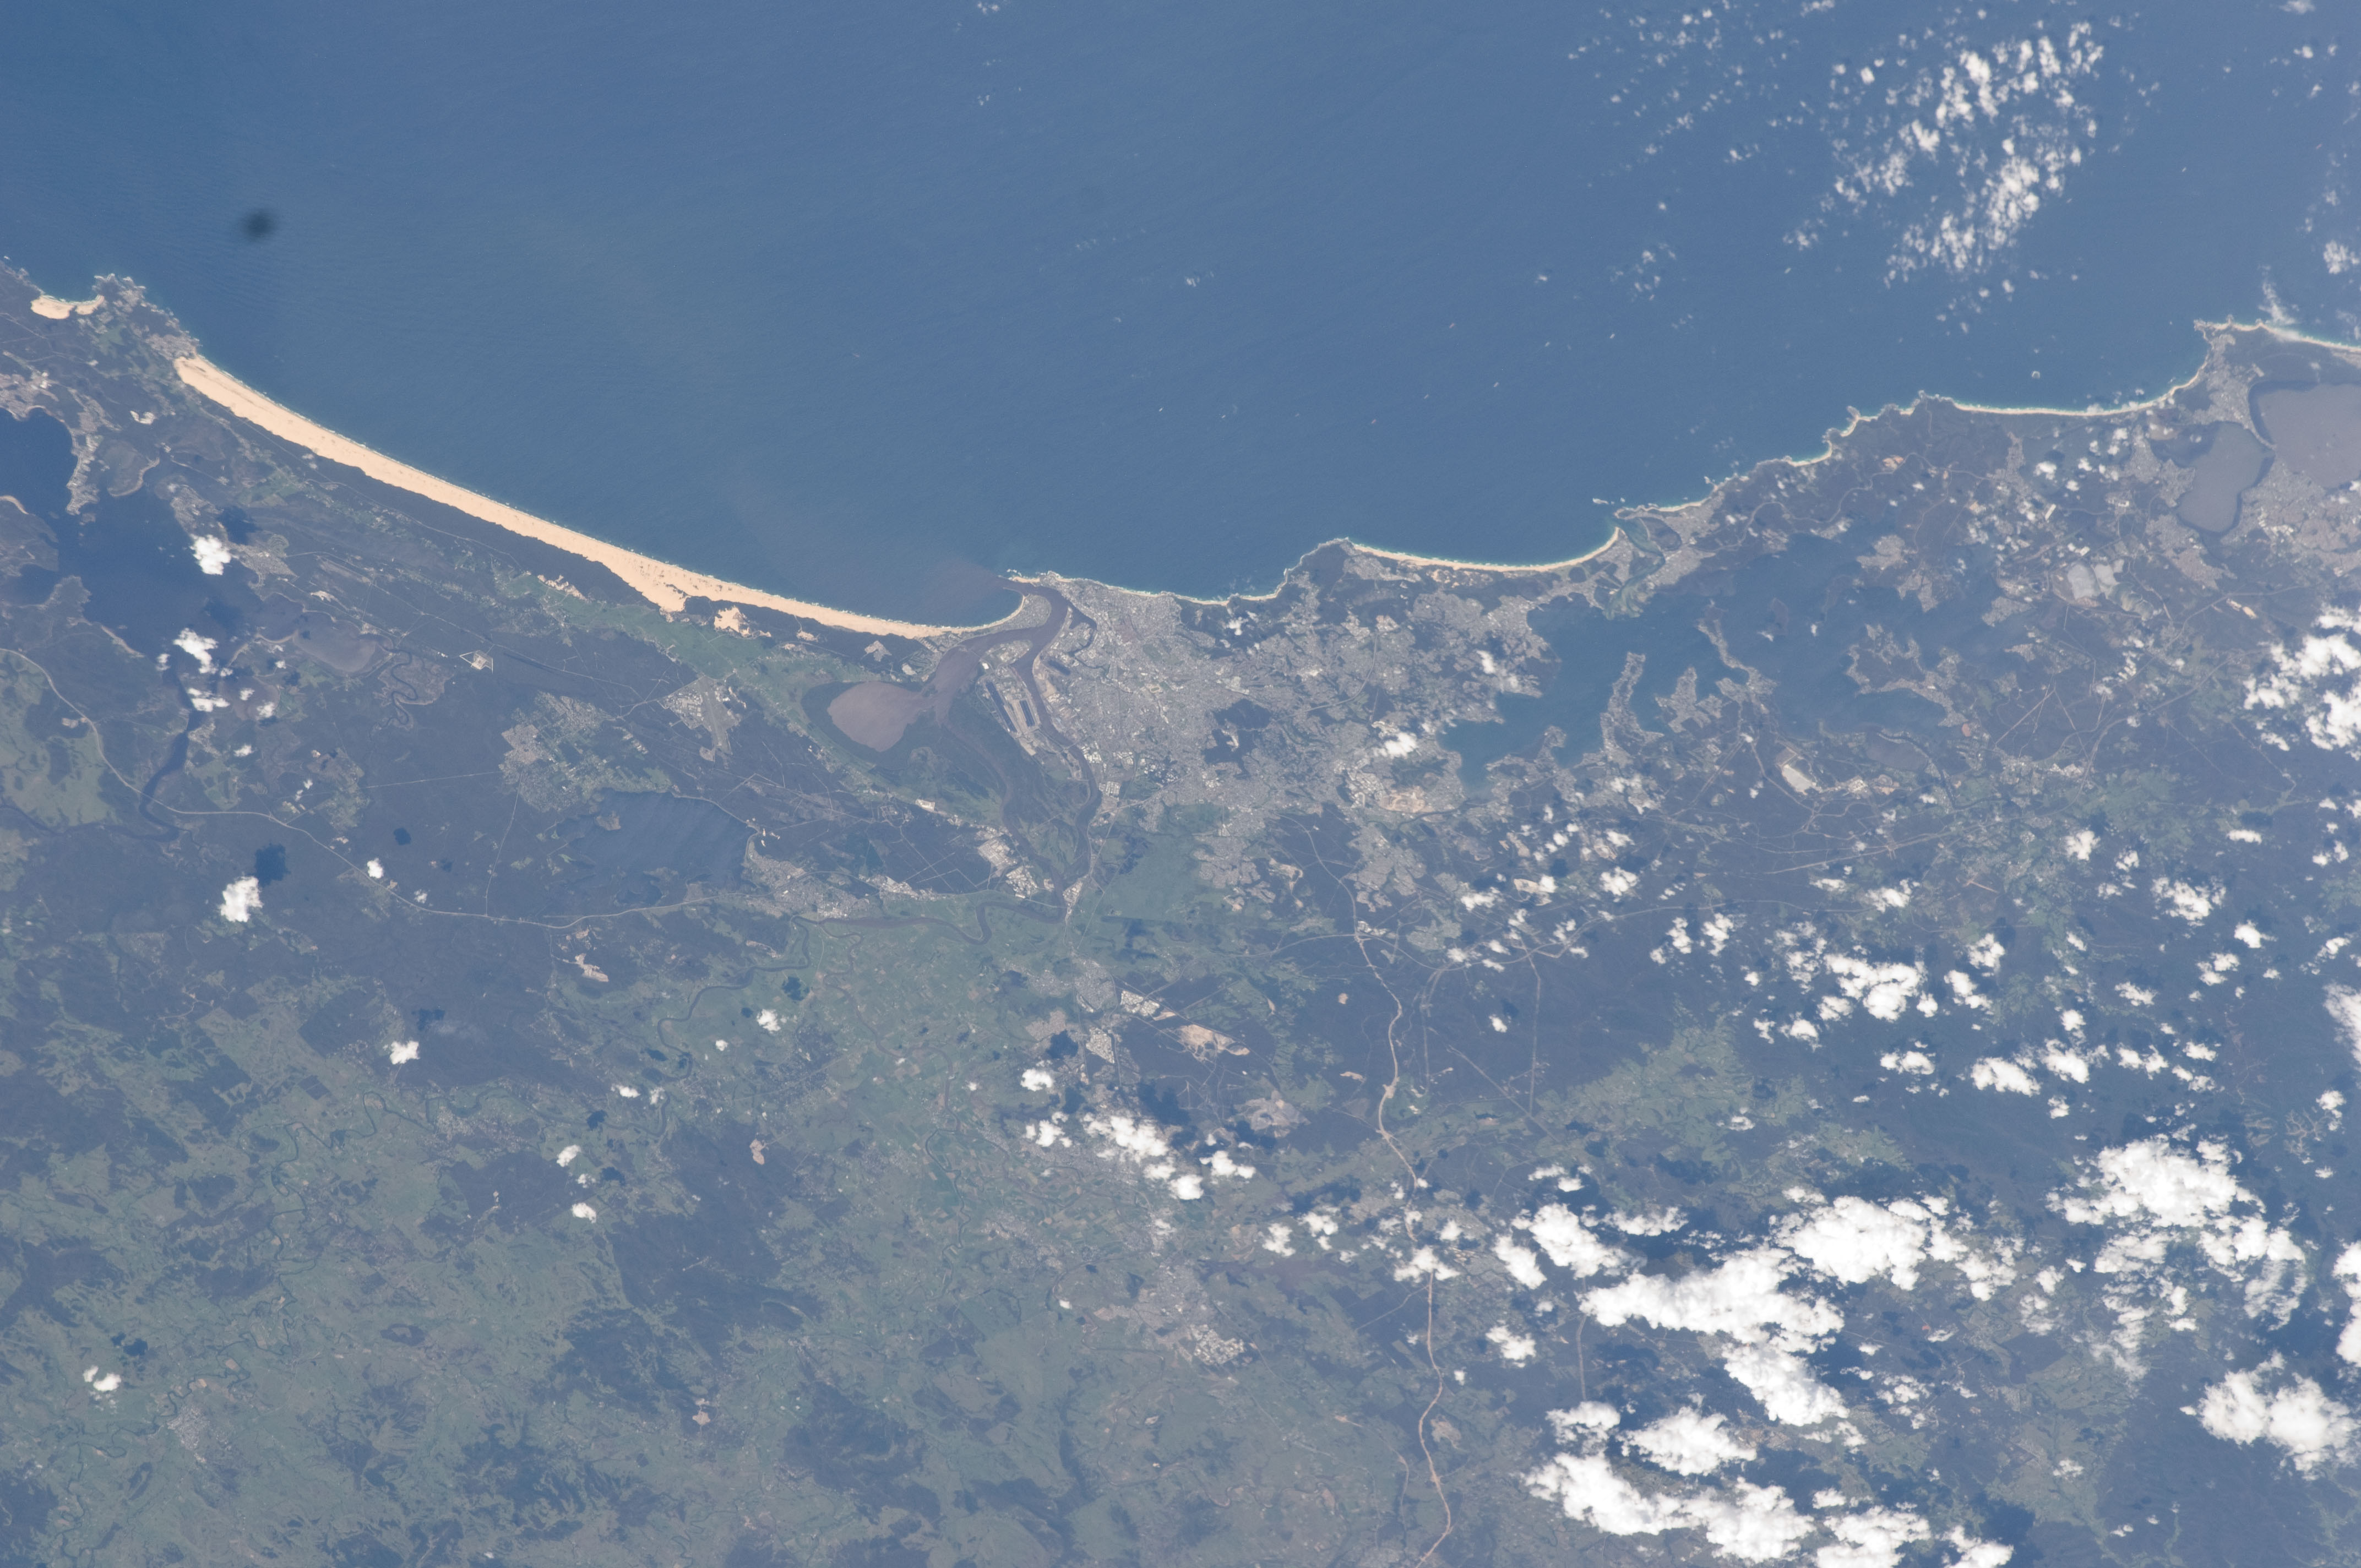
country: AUSTRALIA-NSW
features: LAKE MACQUARIE, NEWCASTLE, NEWCASTLE AREA
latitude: -32.9
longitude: 151.7
